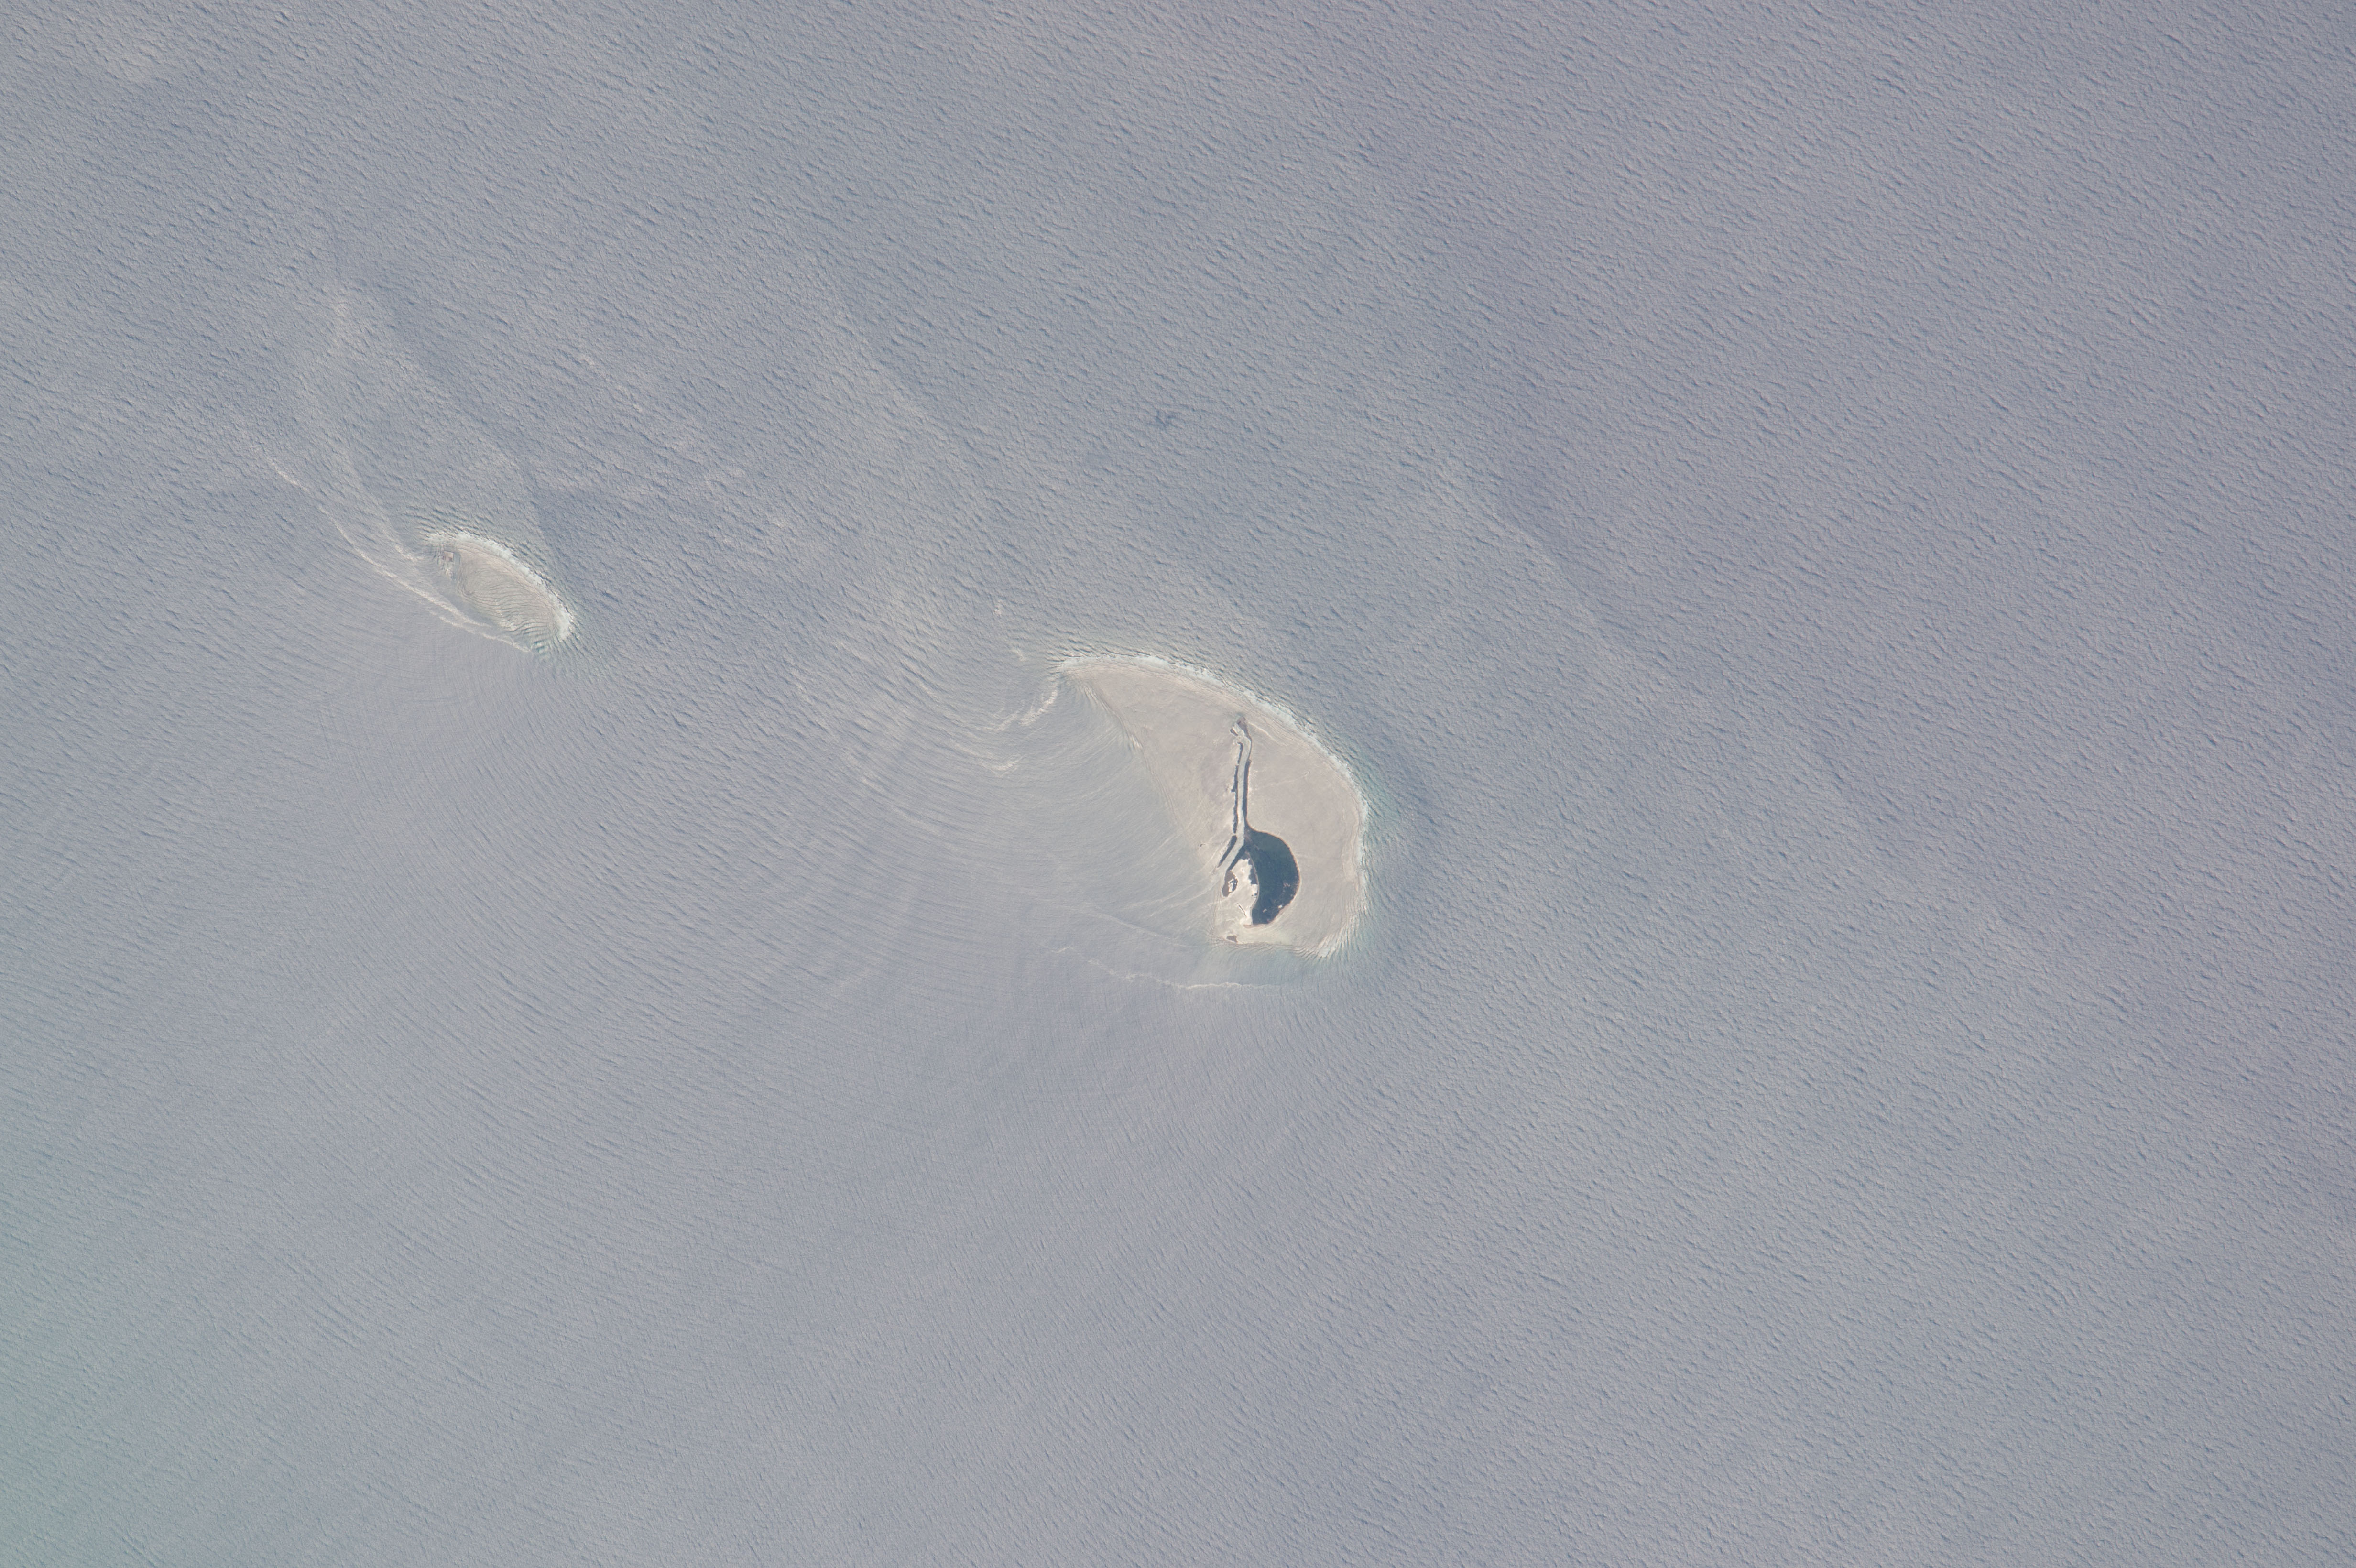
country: MEXICO
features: ISLE OF LOBOS, SHOALS, REEFS, WAVES, GULF OF MEXICO, GLINT, MEDIO REEF
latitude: 21.5
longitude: -97.2
